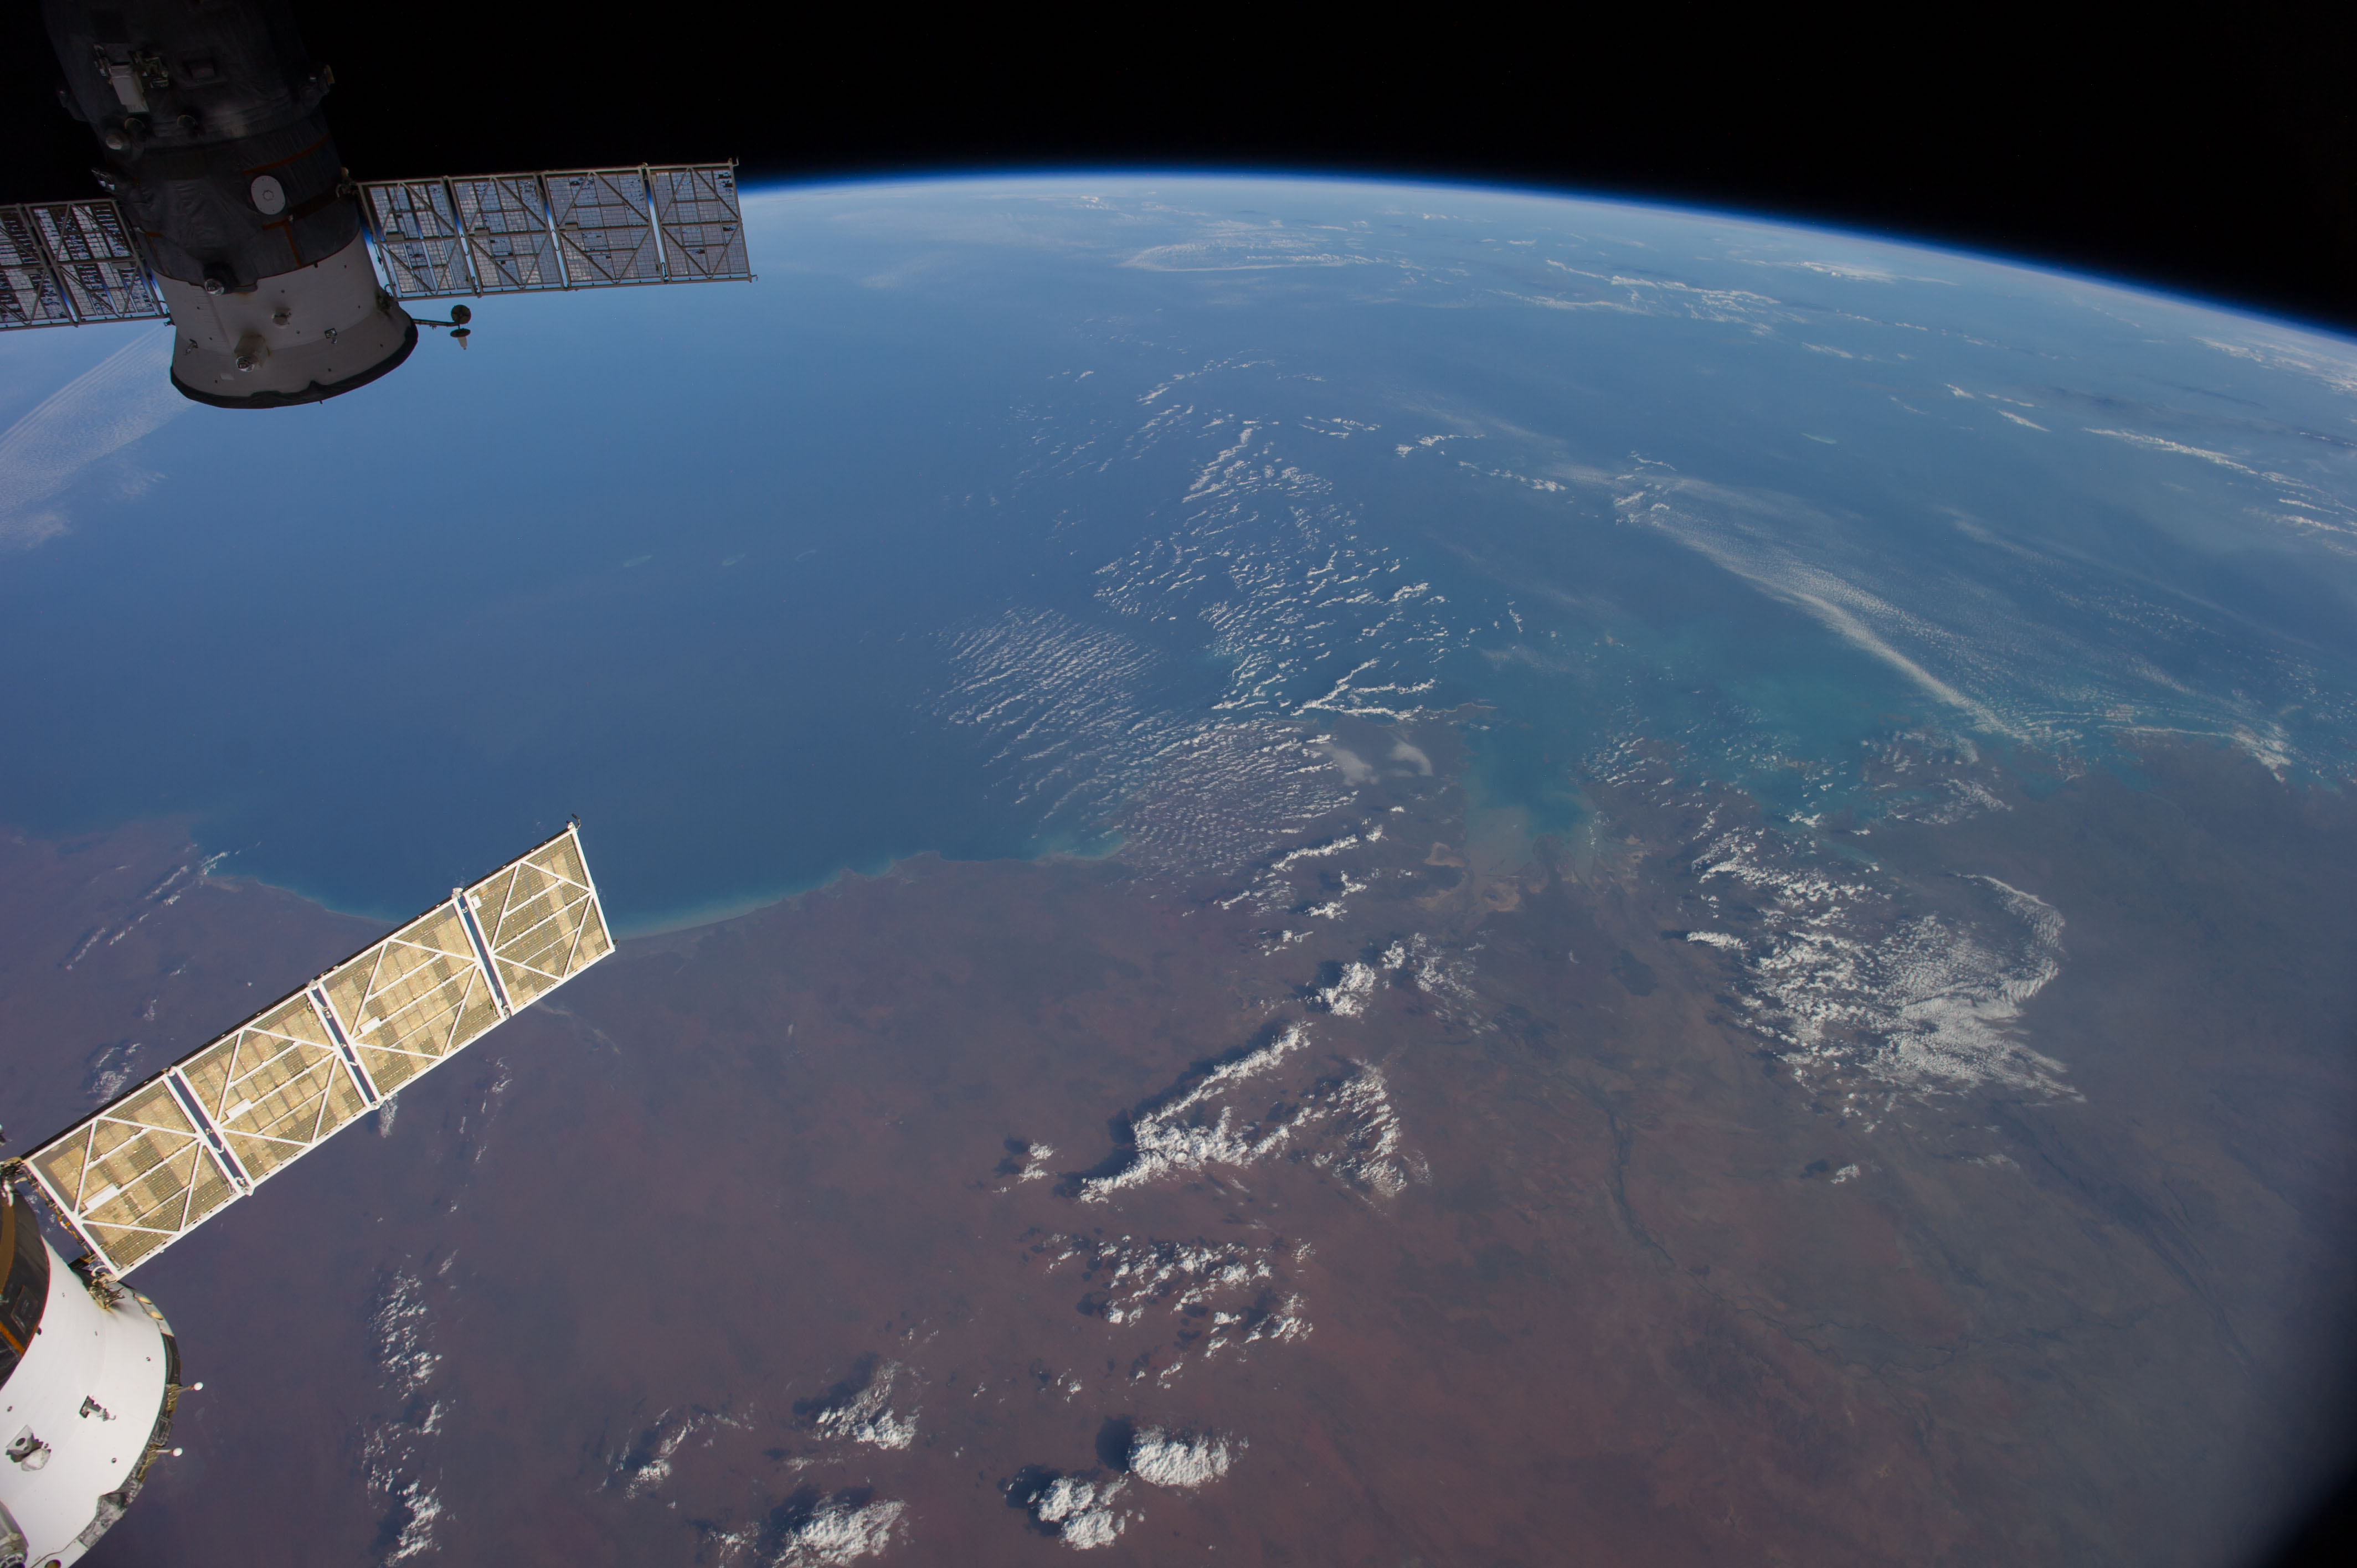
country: AUSTRALIA-WA
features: INDIAN O., KING SOUND, FITZROY R., ATMOSPHERIC LIMB
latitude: -18.0
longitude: 122.5
